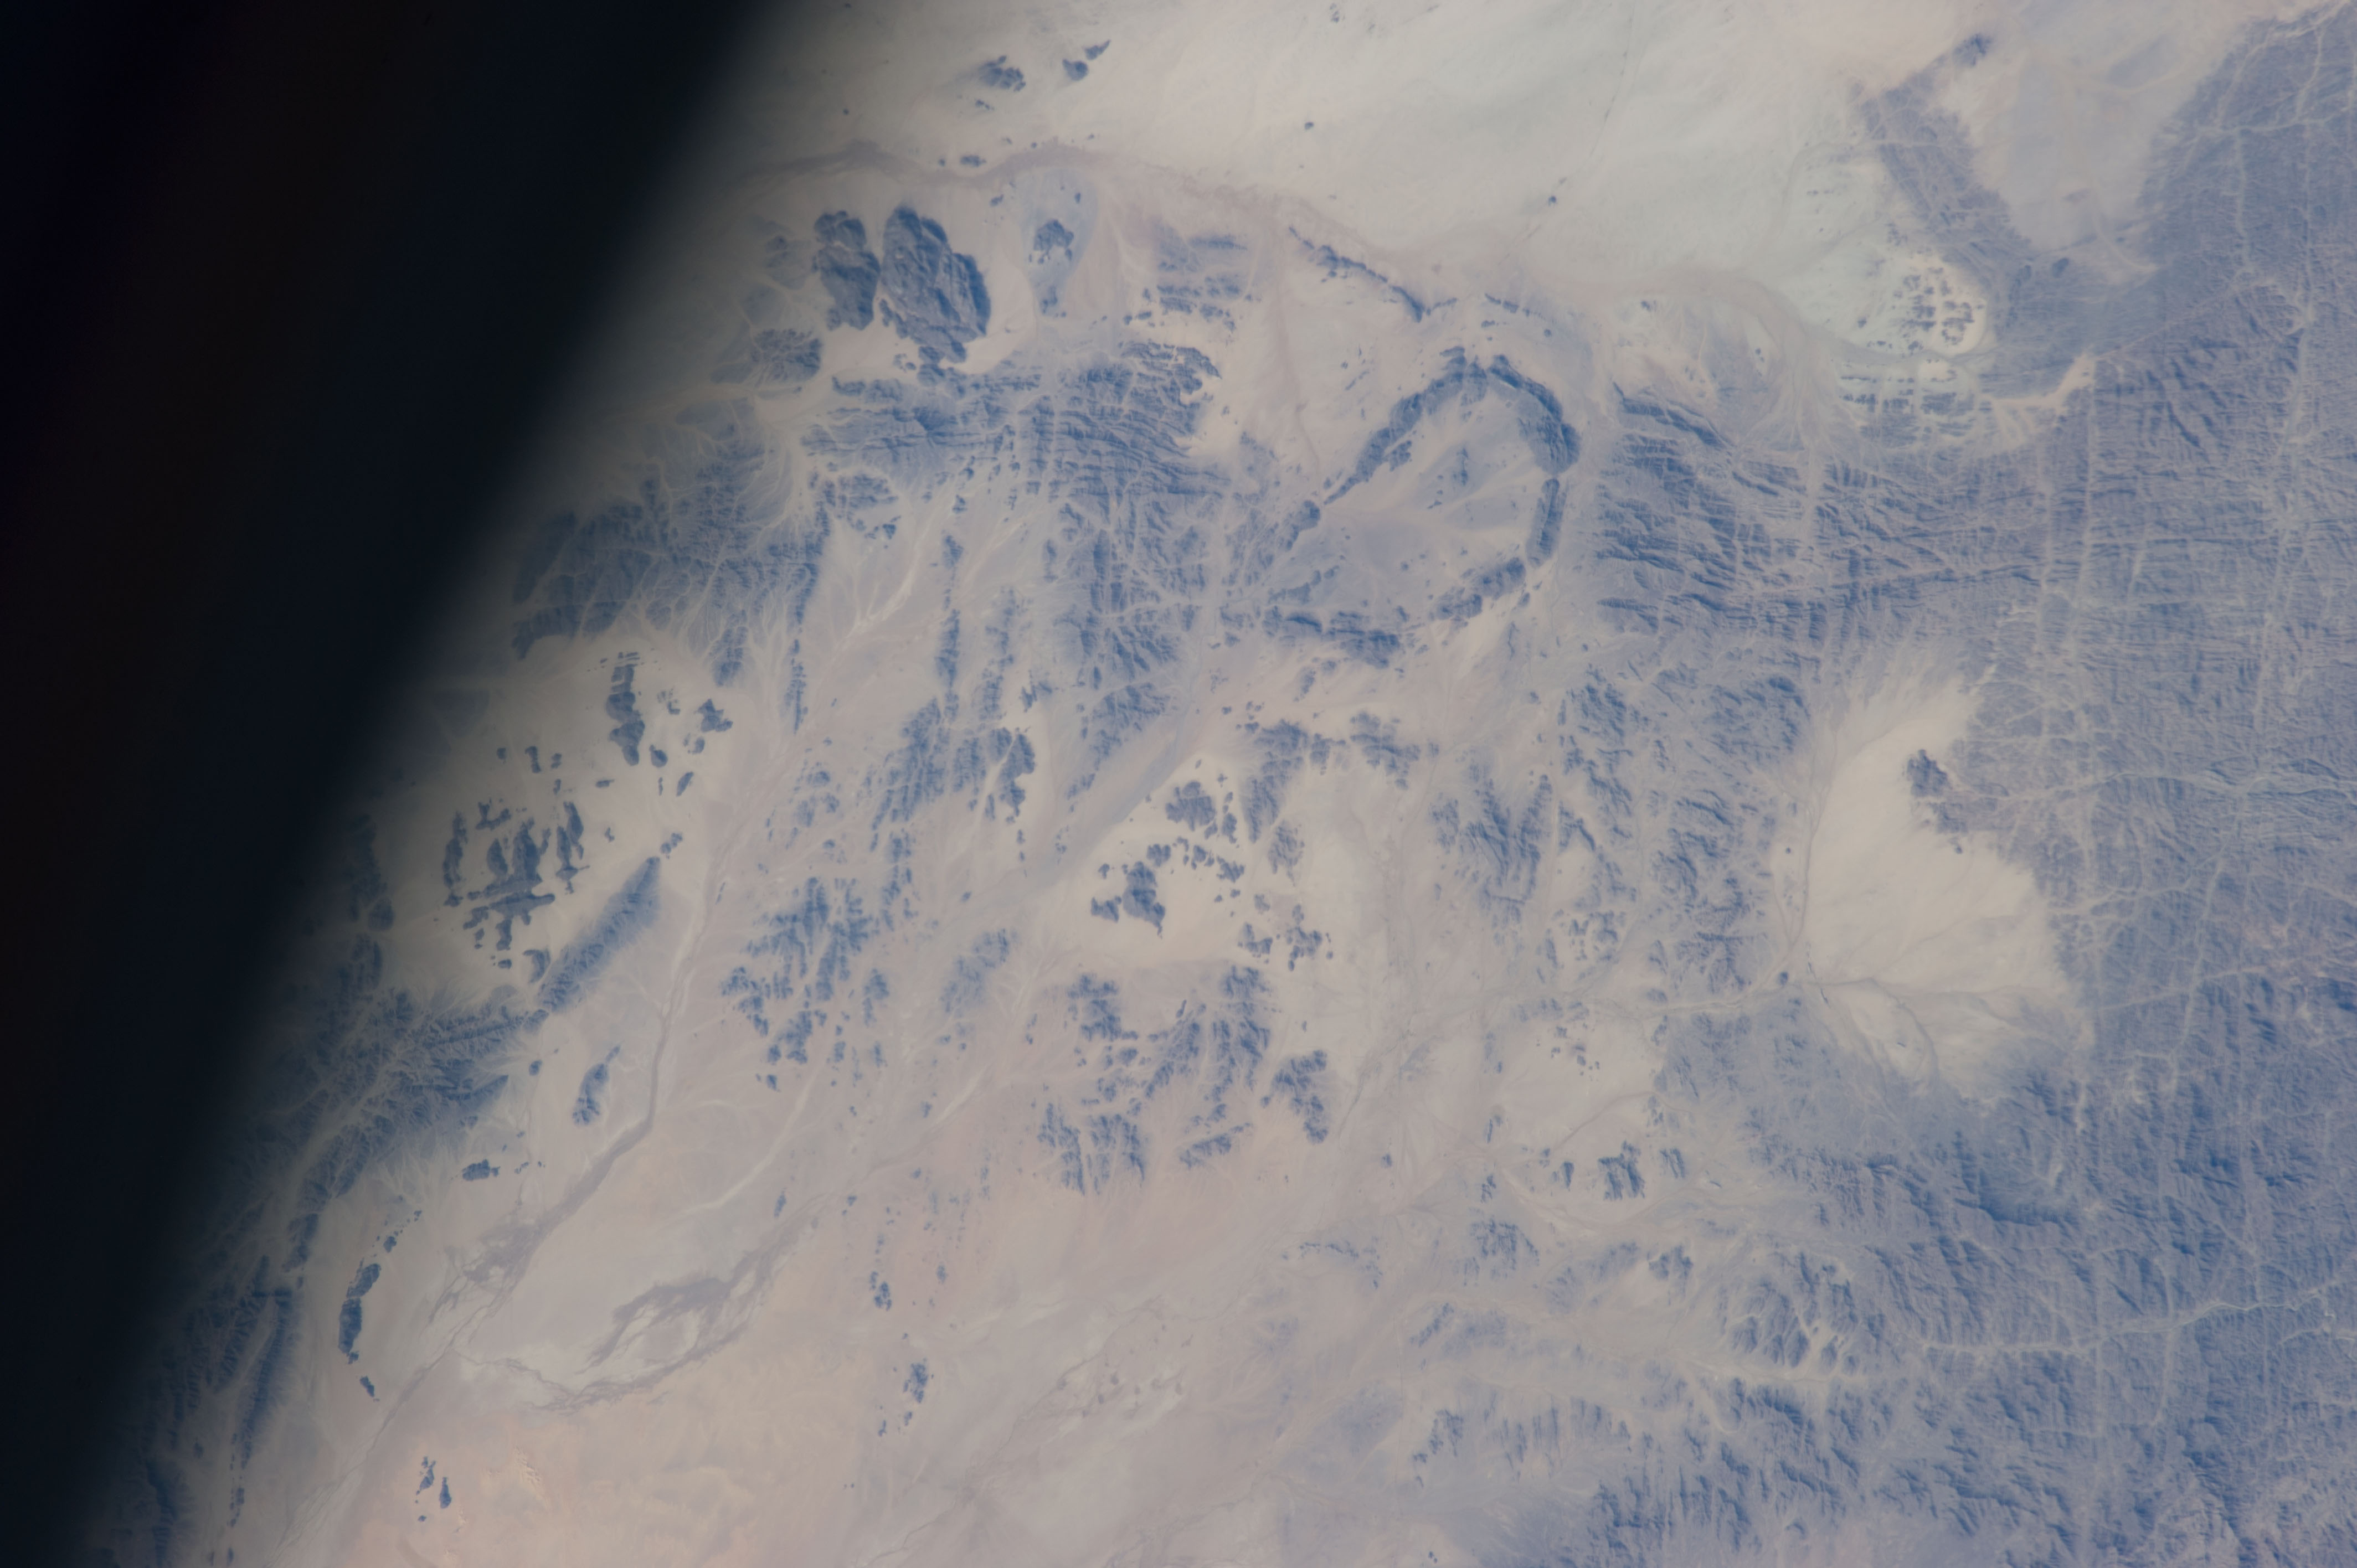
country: SUDAN
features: DISSECTED PLATEAU, RAVINES, DES., WADIS, OUTCROPS, MT. BAREI, MT. MESHAM
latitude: 17.6
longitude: 36.0
